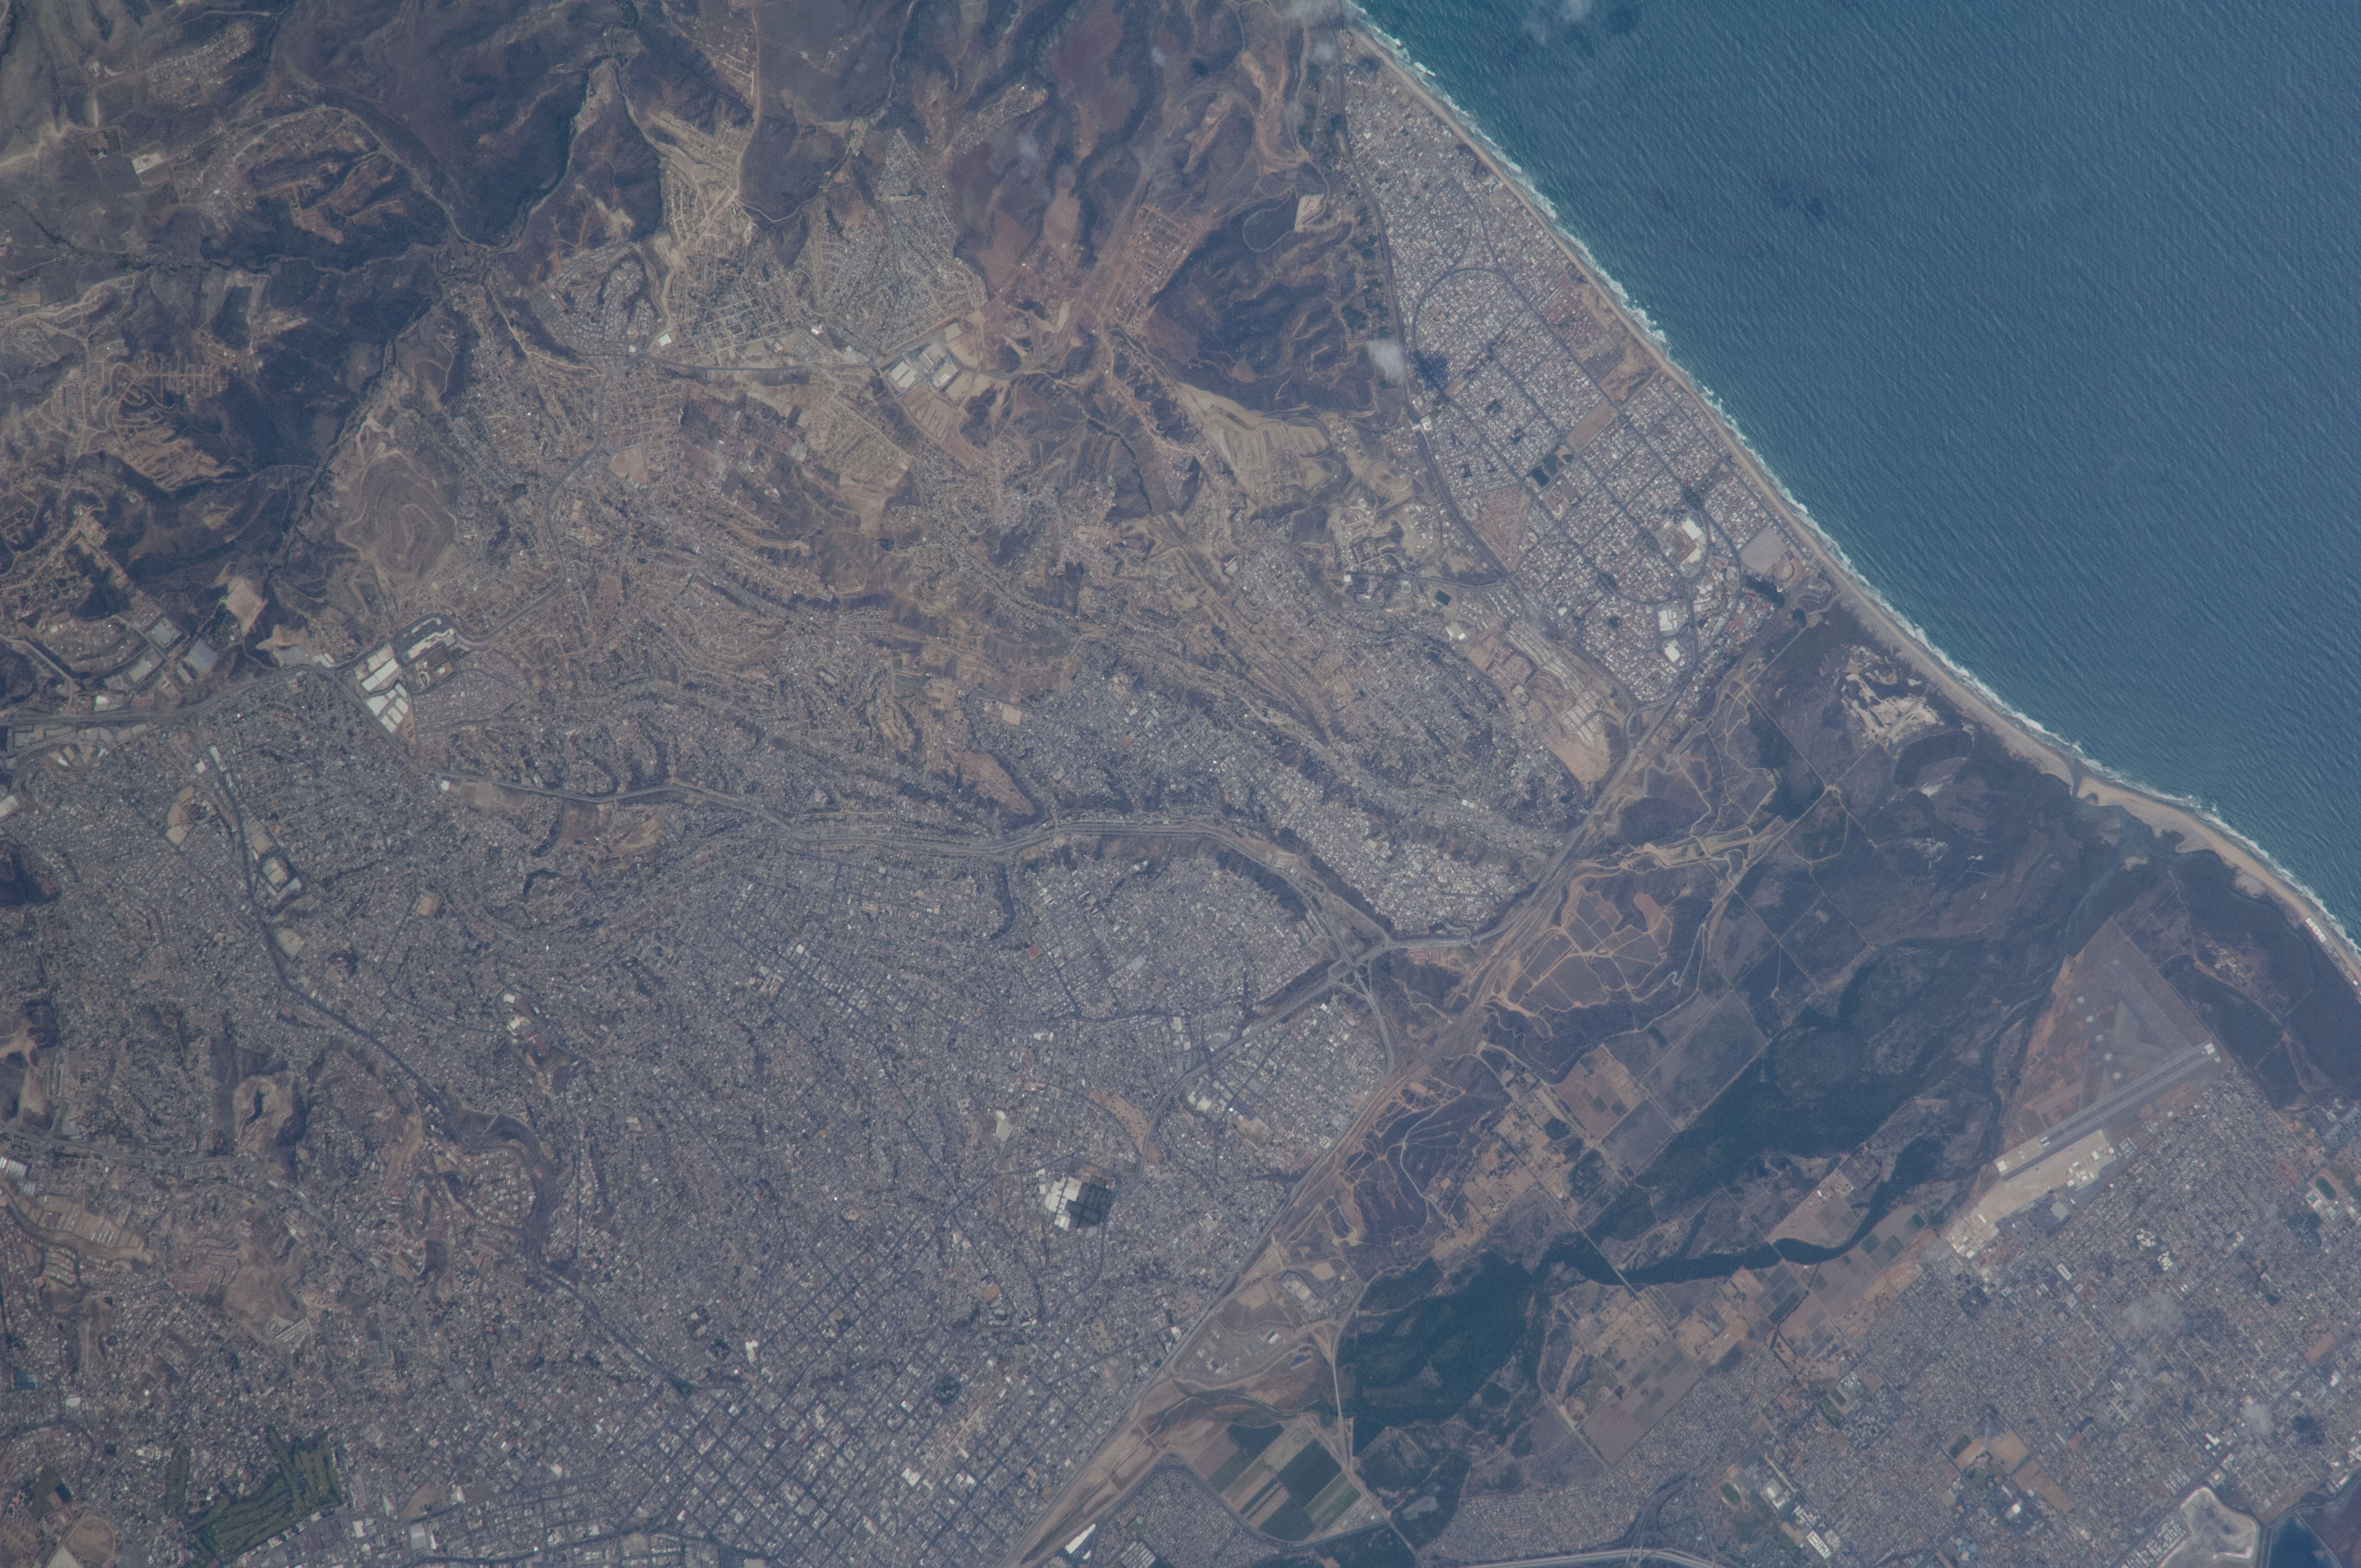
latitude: 32.5
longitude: -117.1
